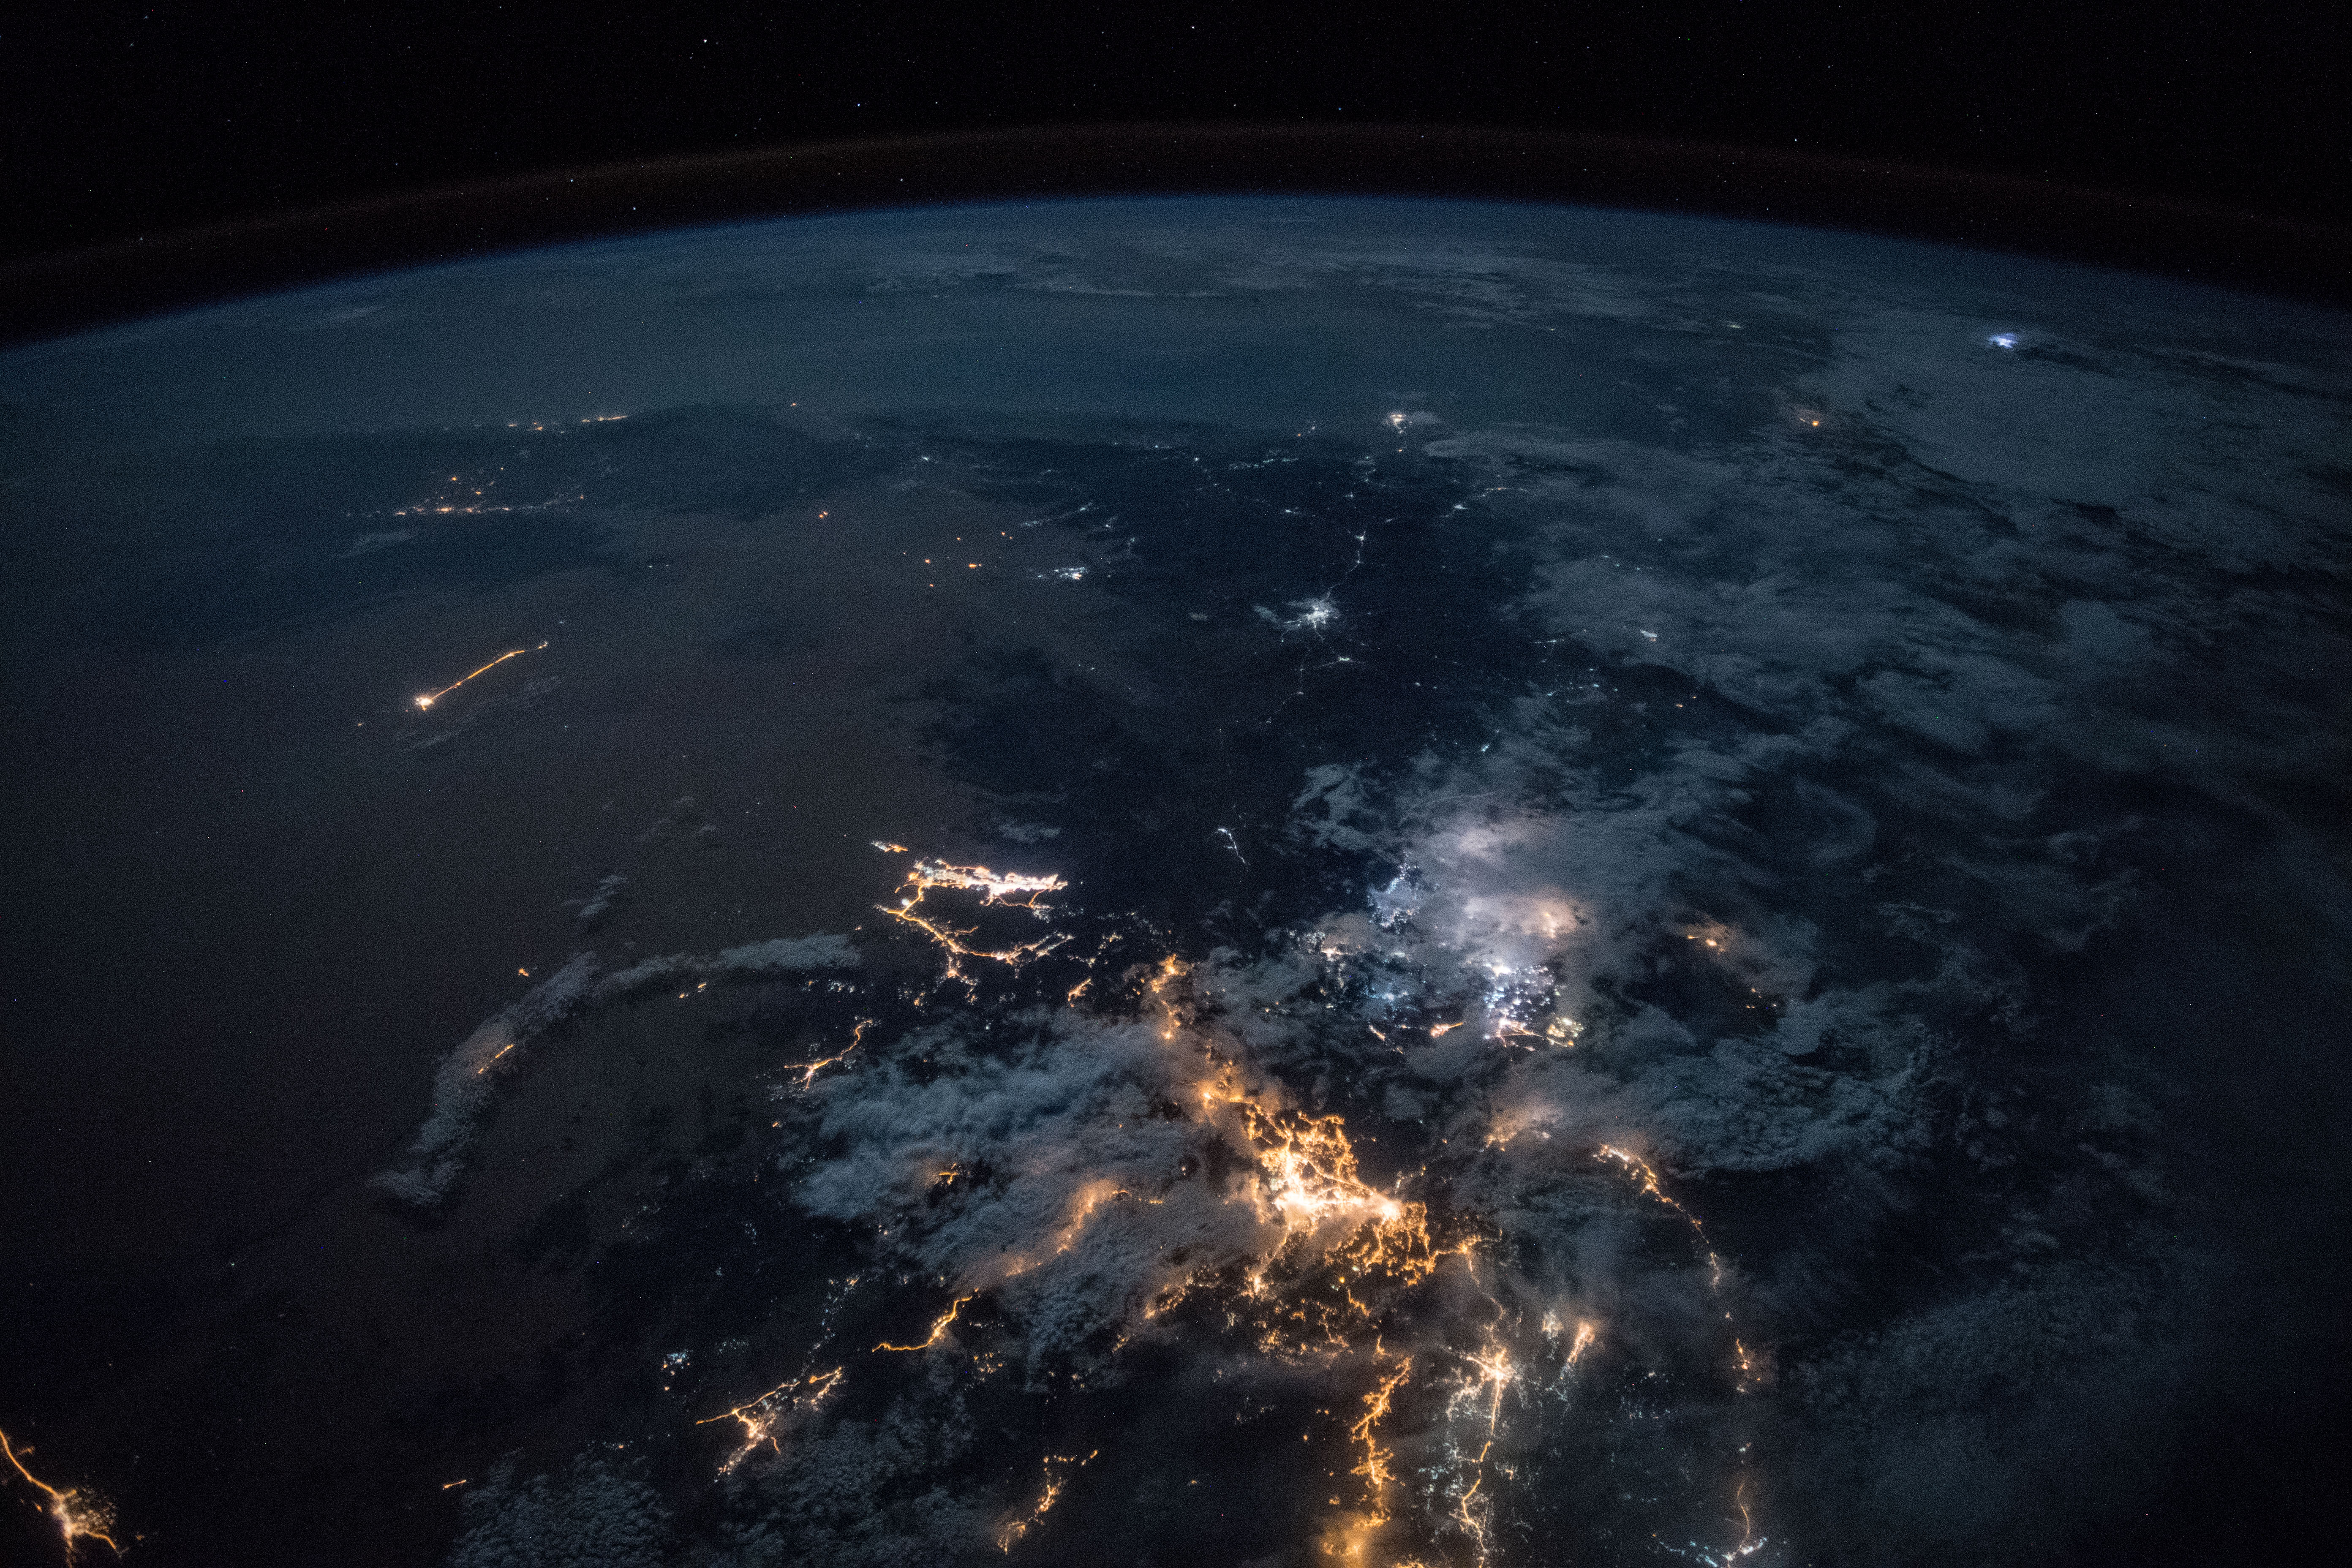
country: YEMEN
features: WADI ALAGEEG CITY, NAJRAN CITY, JAZAN CITY, FAYFA CITY, ABU ARISH CITY, SABYA CITY, ASIR MOUNTAINS, RED SEA, NIGHT, EARTH LIMB
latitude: 16.6
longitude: 44.7
